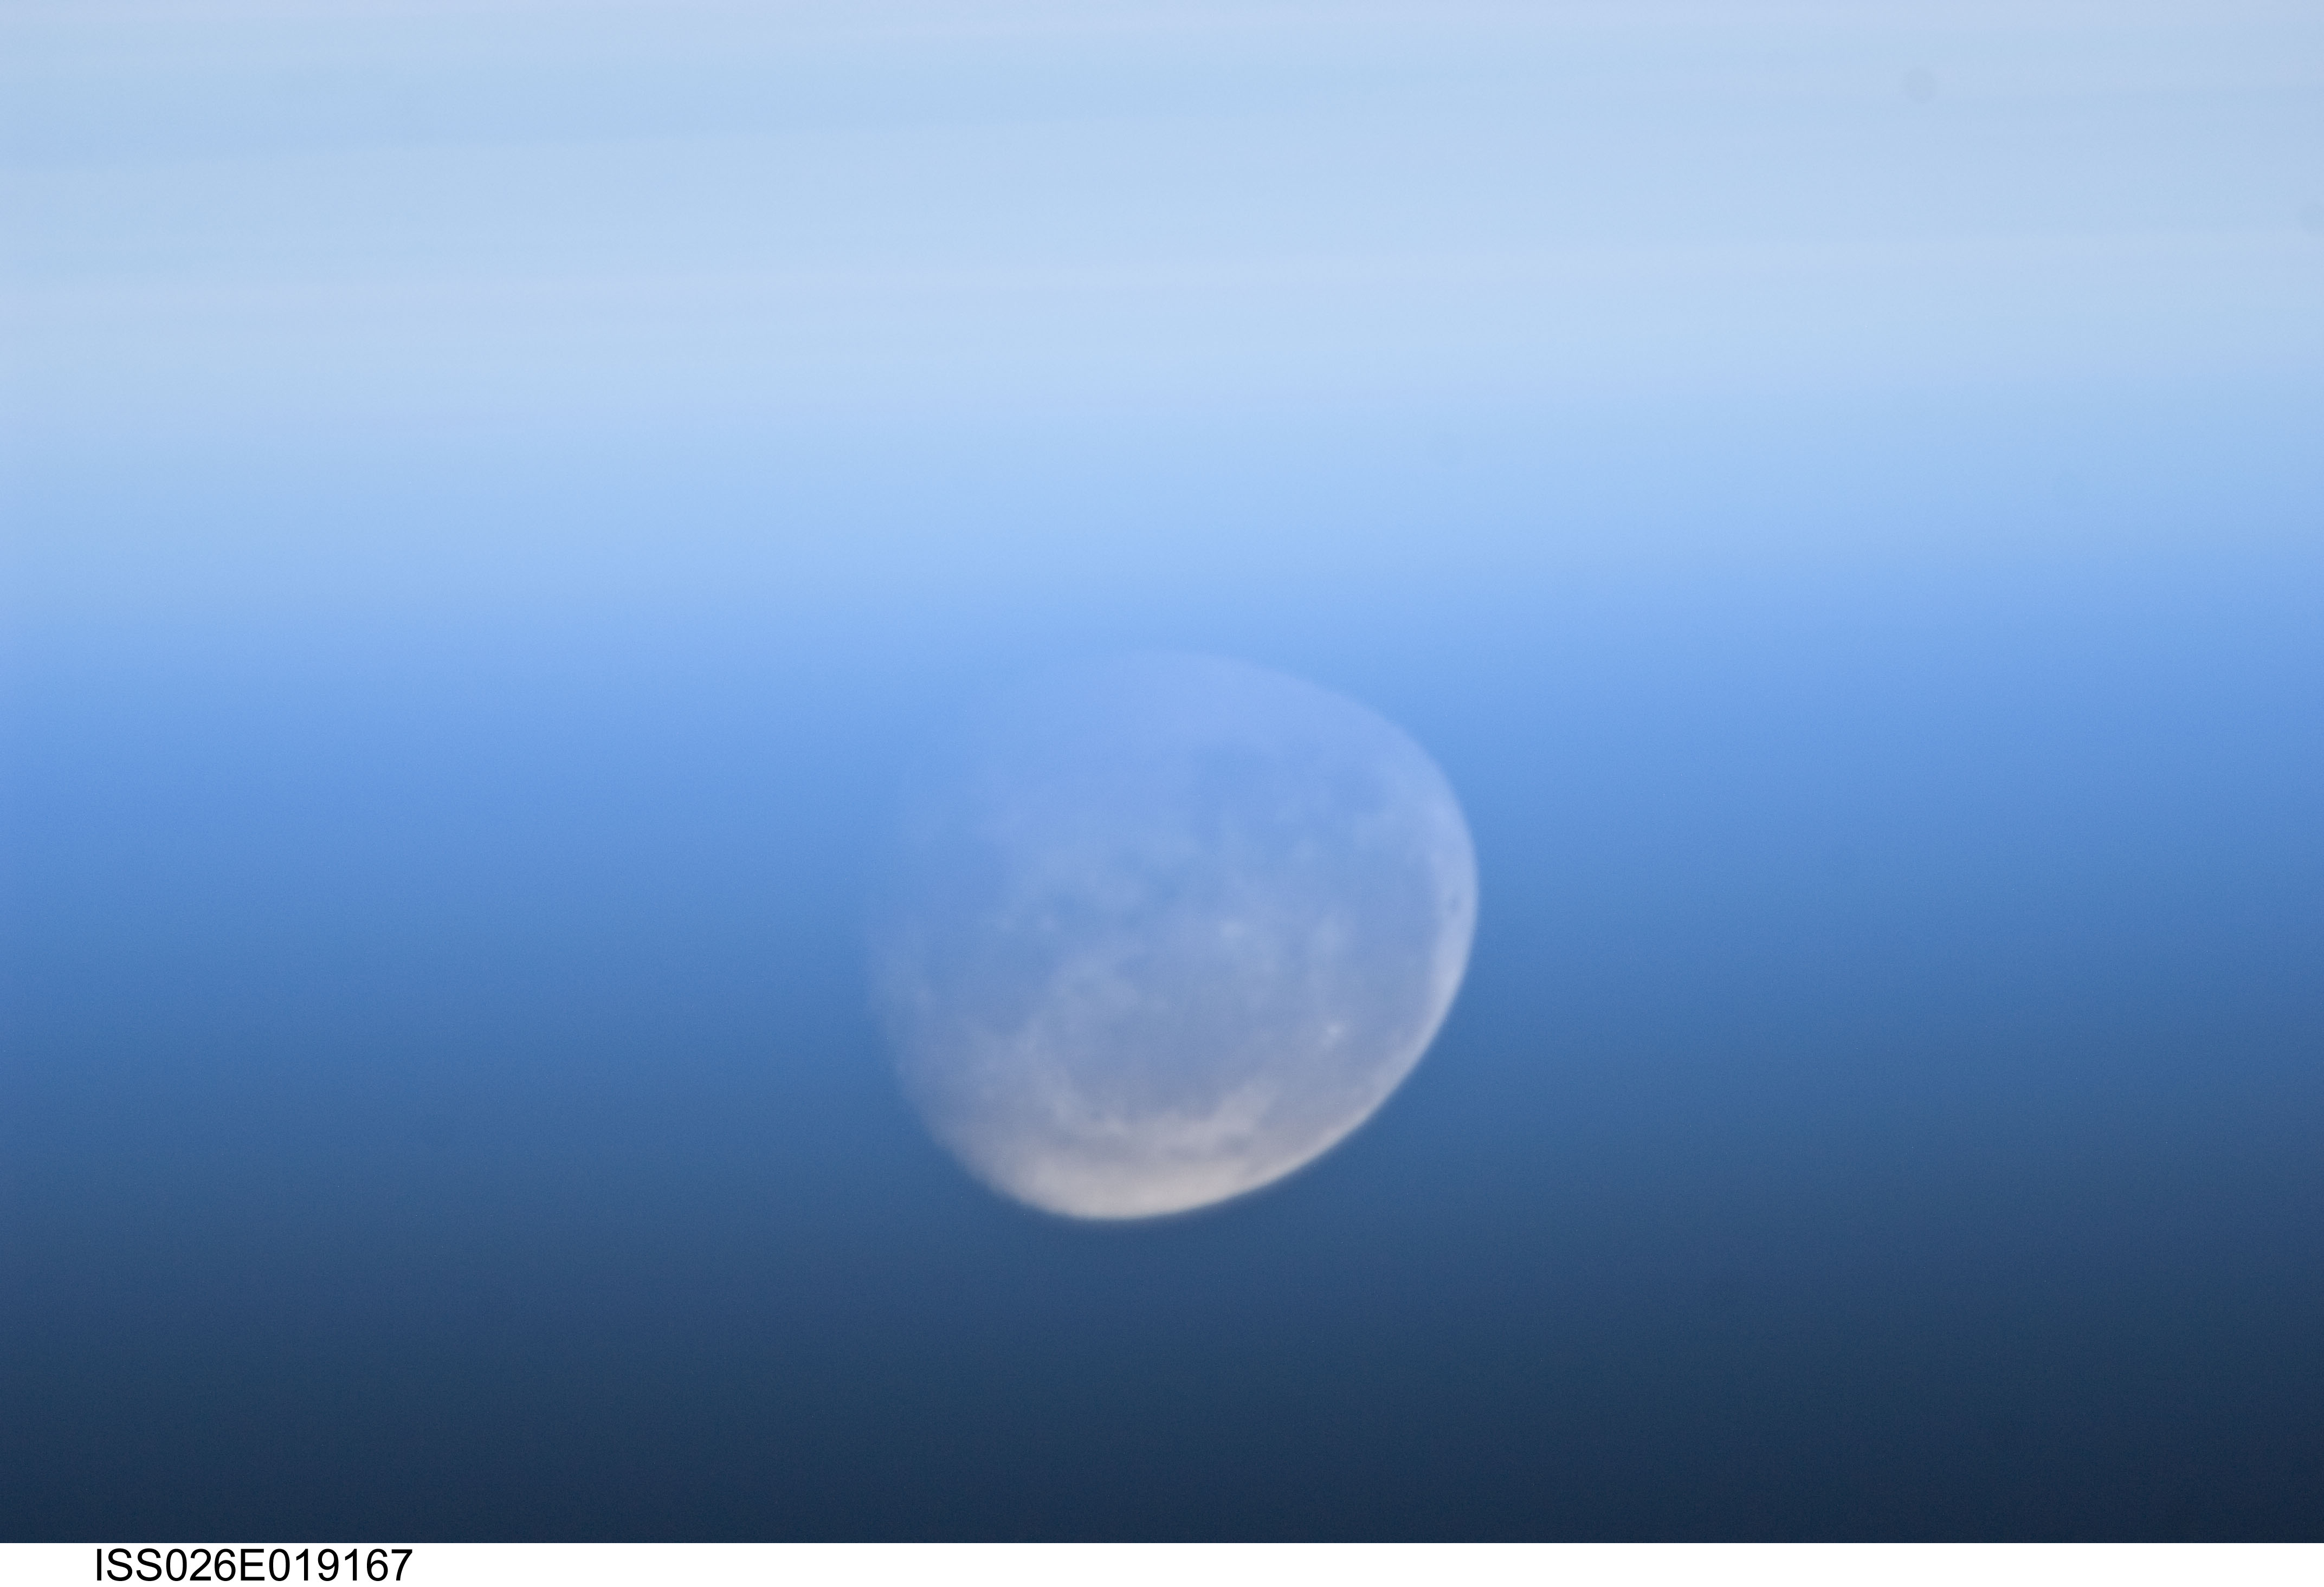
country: ASIA
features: GIBBOUS MOON WANING, ATMOSPHERIC LIMB, HAZE, SOFT
